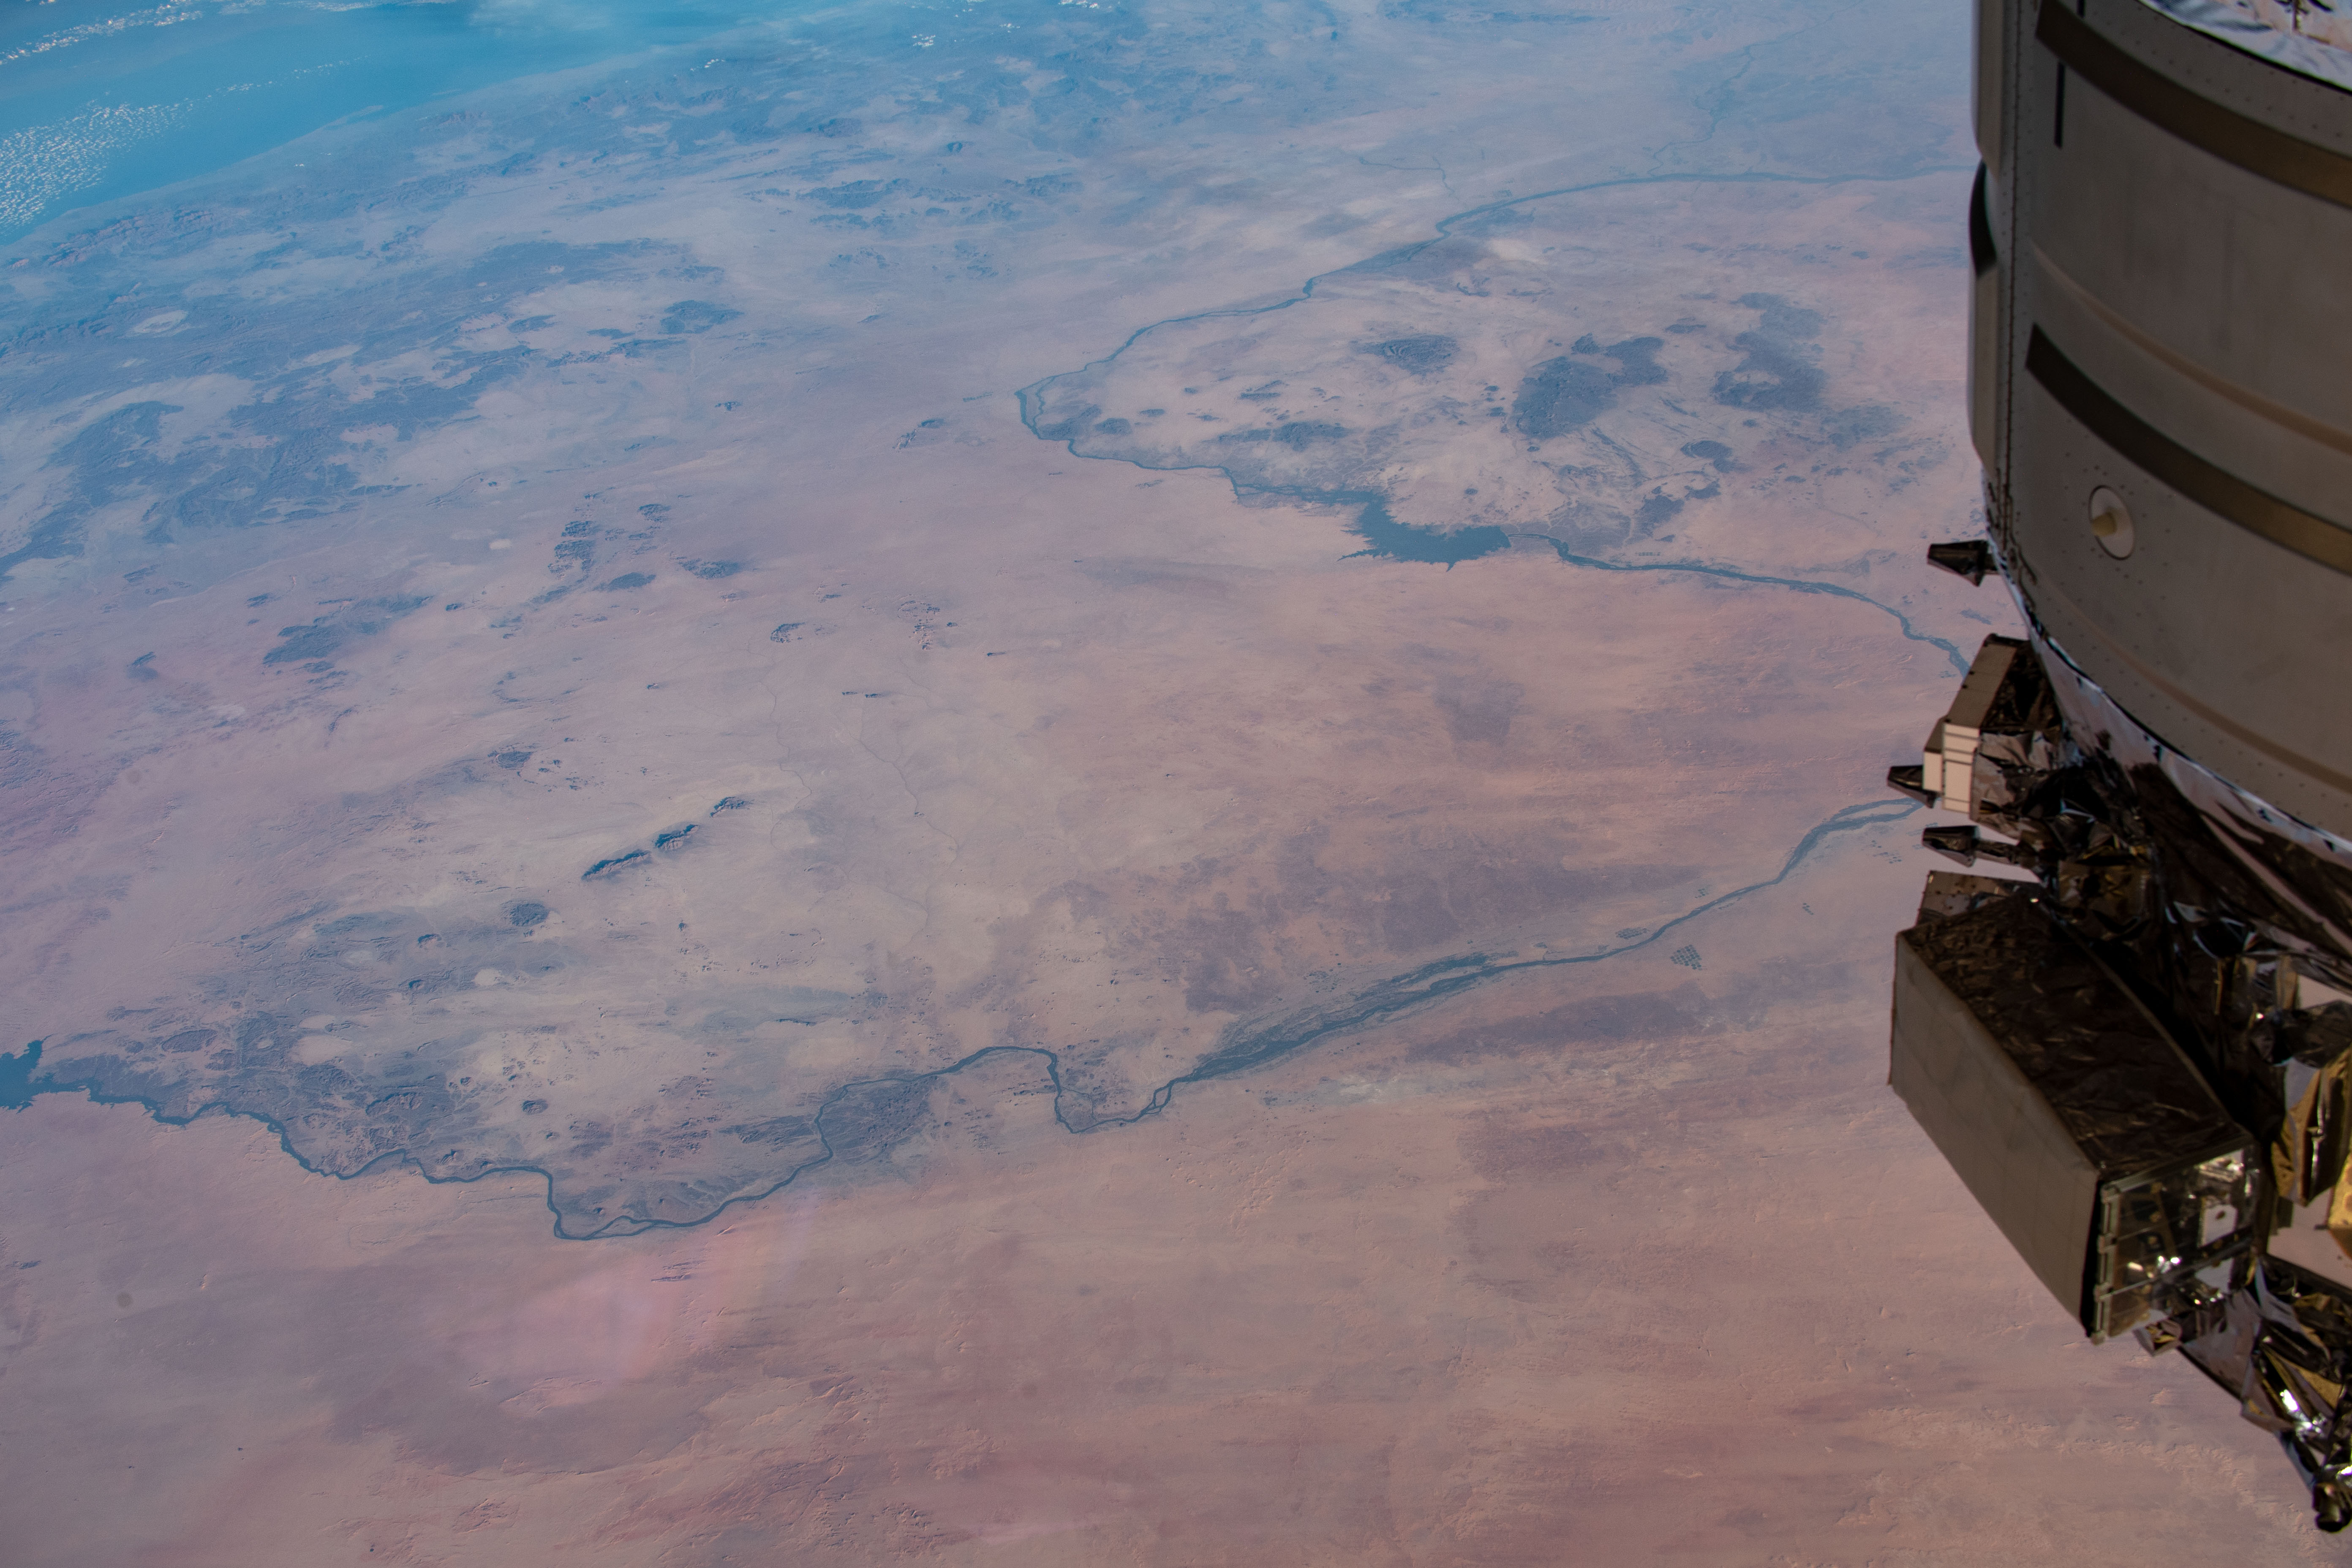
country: SUDAN
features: LAKE NASEER, ASWAN LAKE, NILE RIVER, RED SEA, NUBIAN DESERT, MEROWE RESERVOIR
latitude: 19.5
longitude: 31.5
